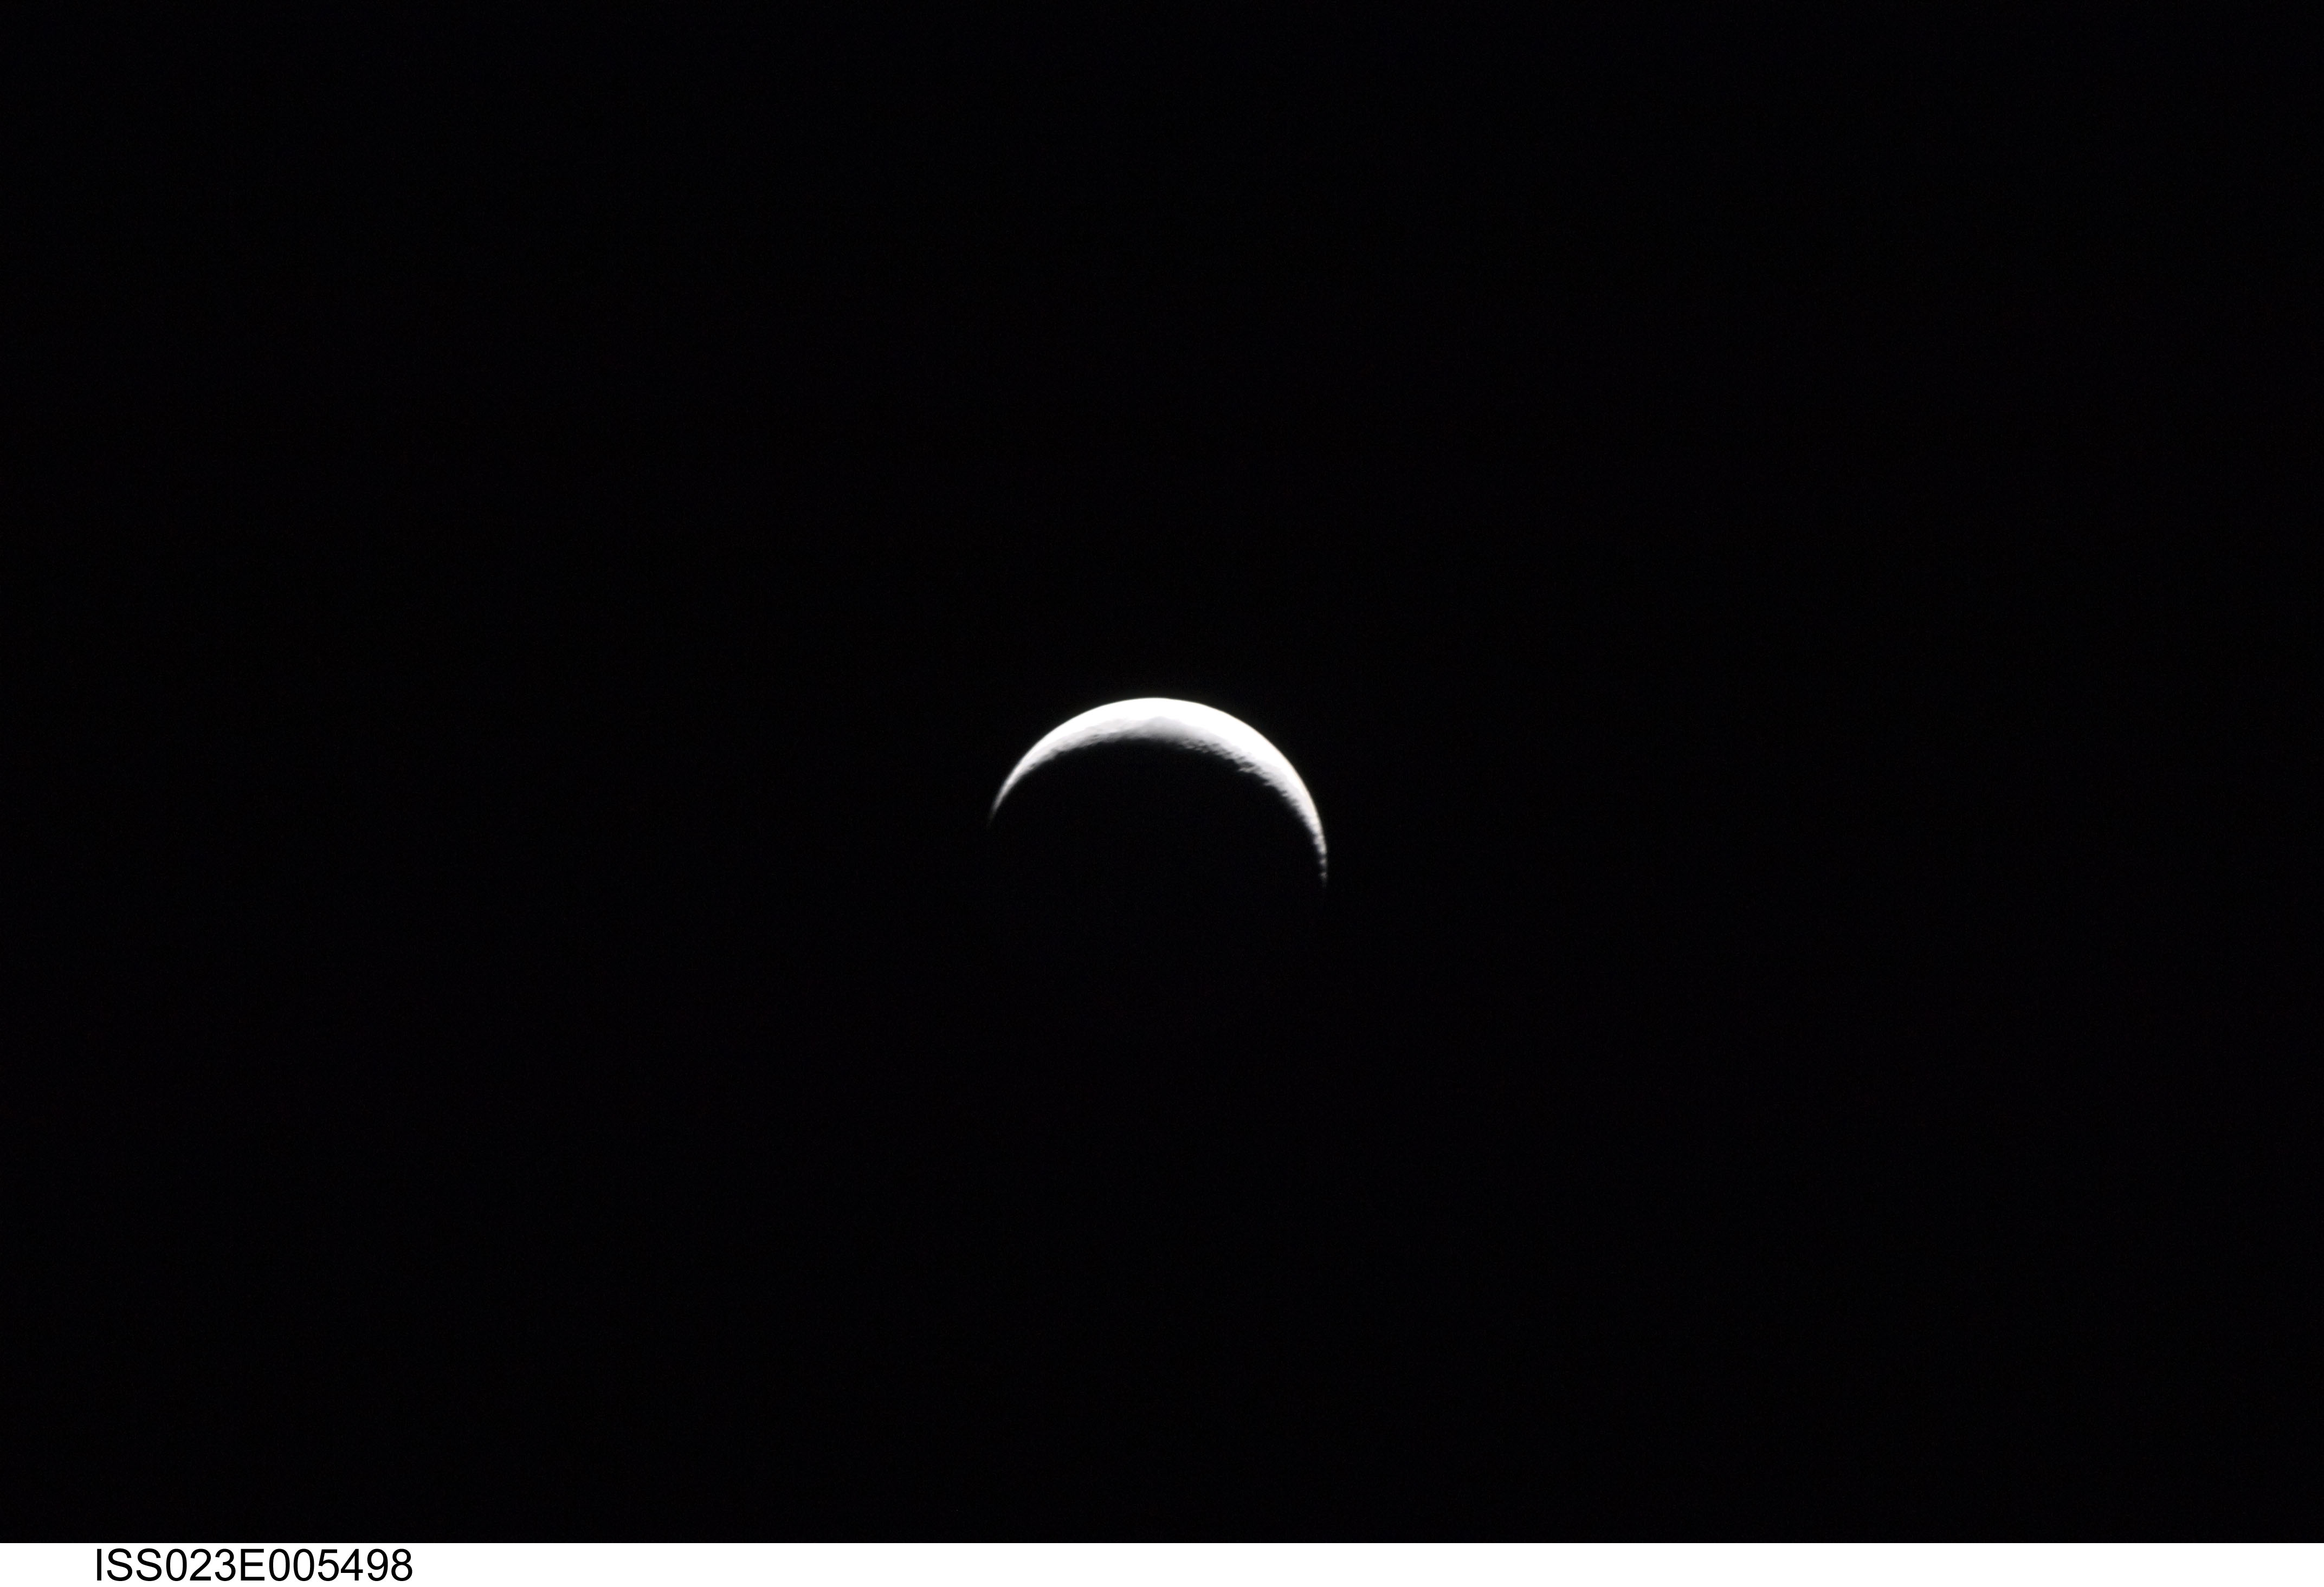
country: ASIA
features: PAN-CRESCENT MOON WAXING
